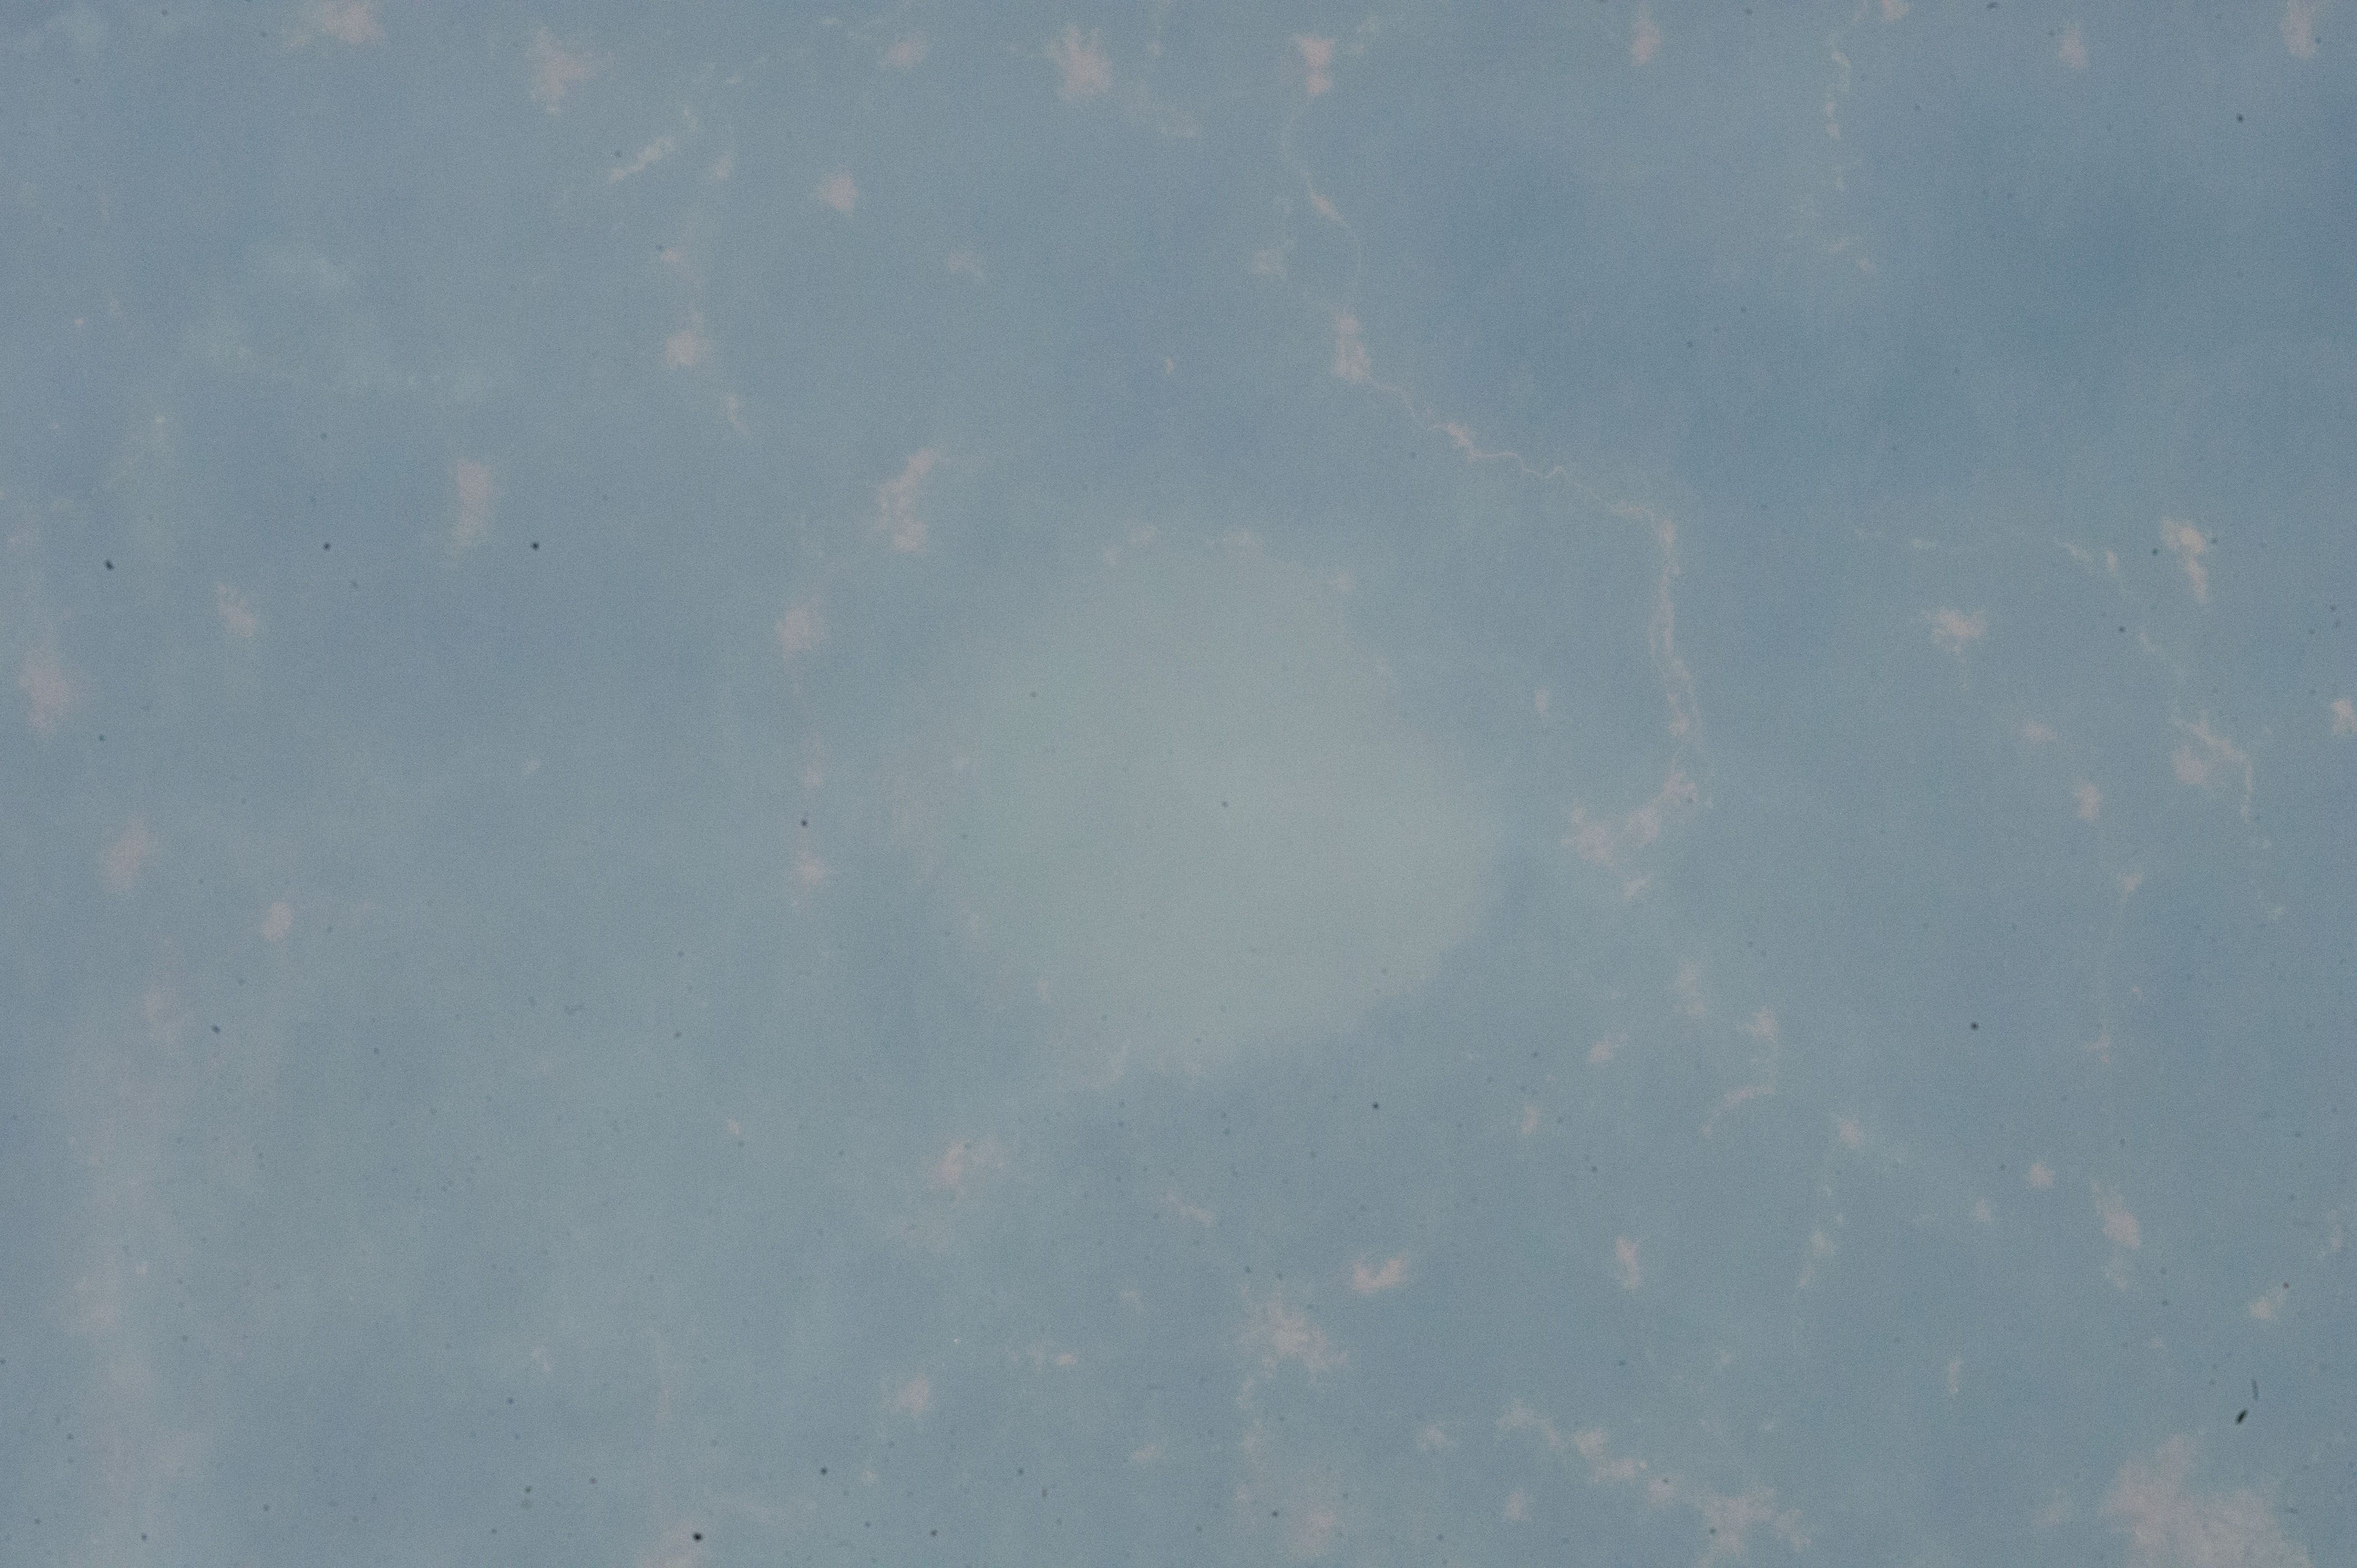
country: GHANA
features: BOSUMTWI IMPACT CRATER, LAKE, FOREST, ROADS, DENSE HAZE, SOFT
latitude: 6.5
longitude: -1.4
